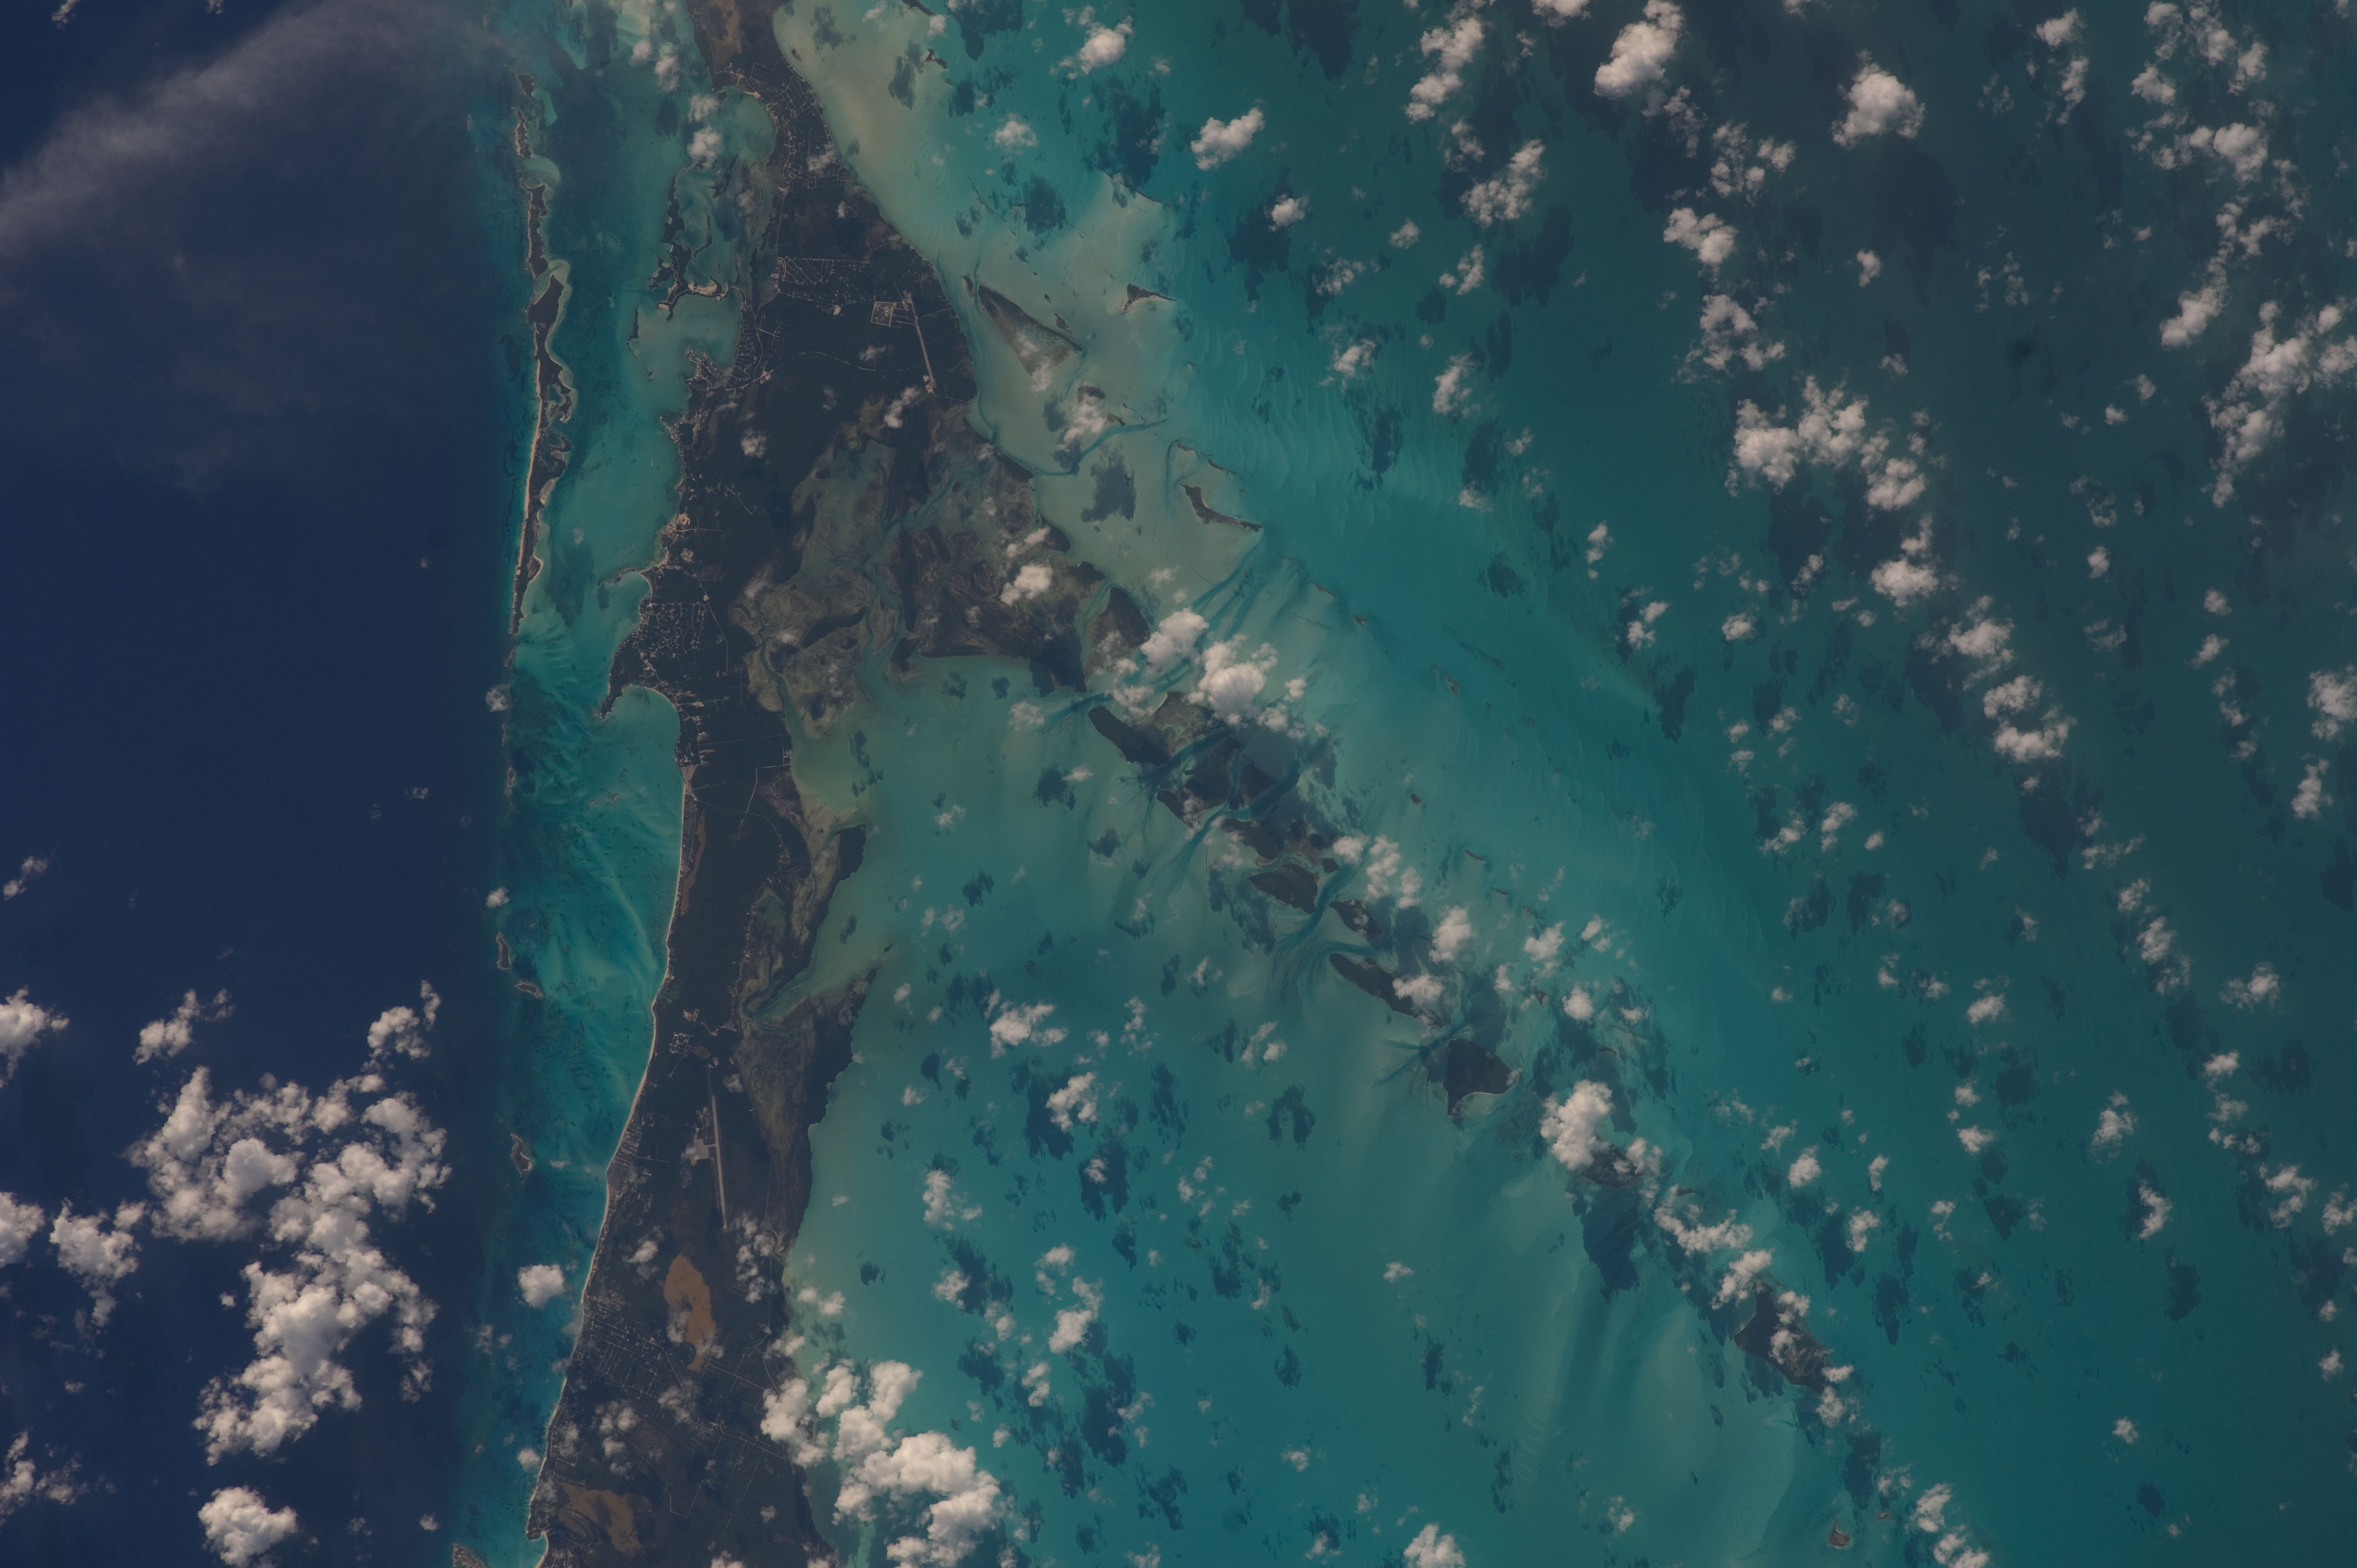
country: BAHAMAS
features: REEFS, GREAT EXUMA I., AIRPORT, GEORGE TOWN
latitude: 23.5
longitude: -75.9
